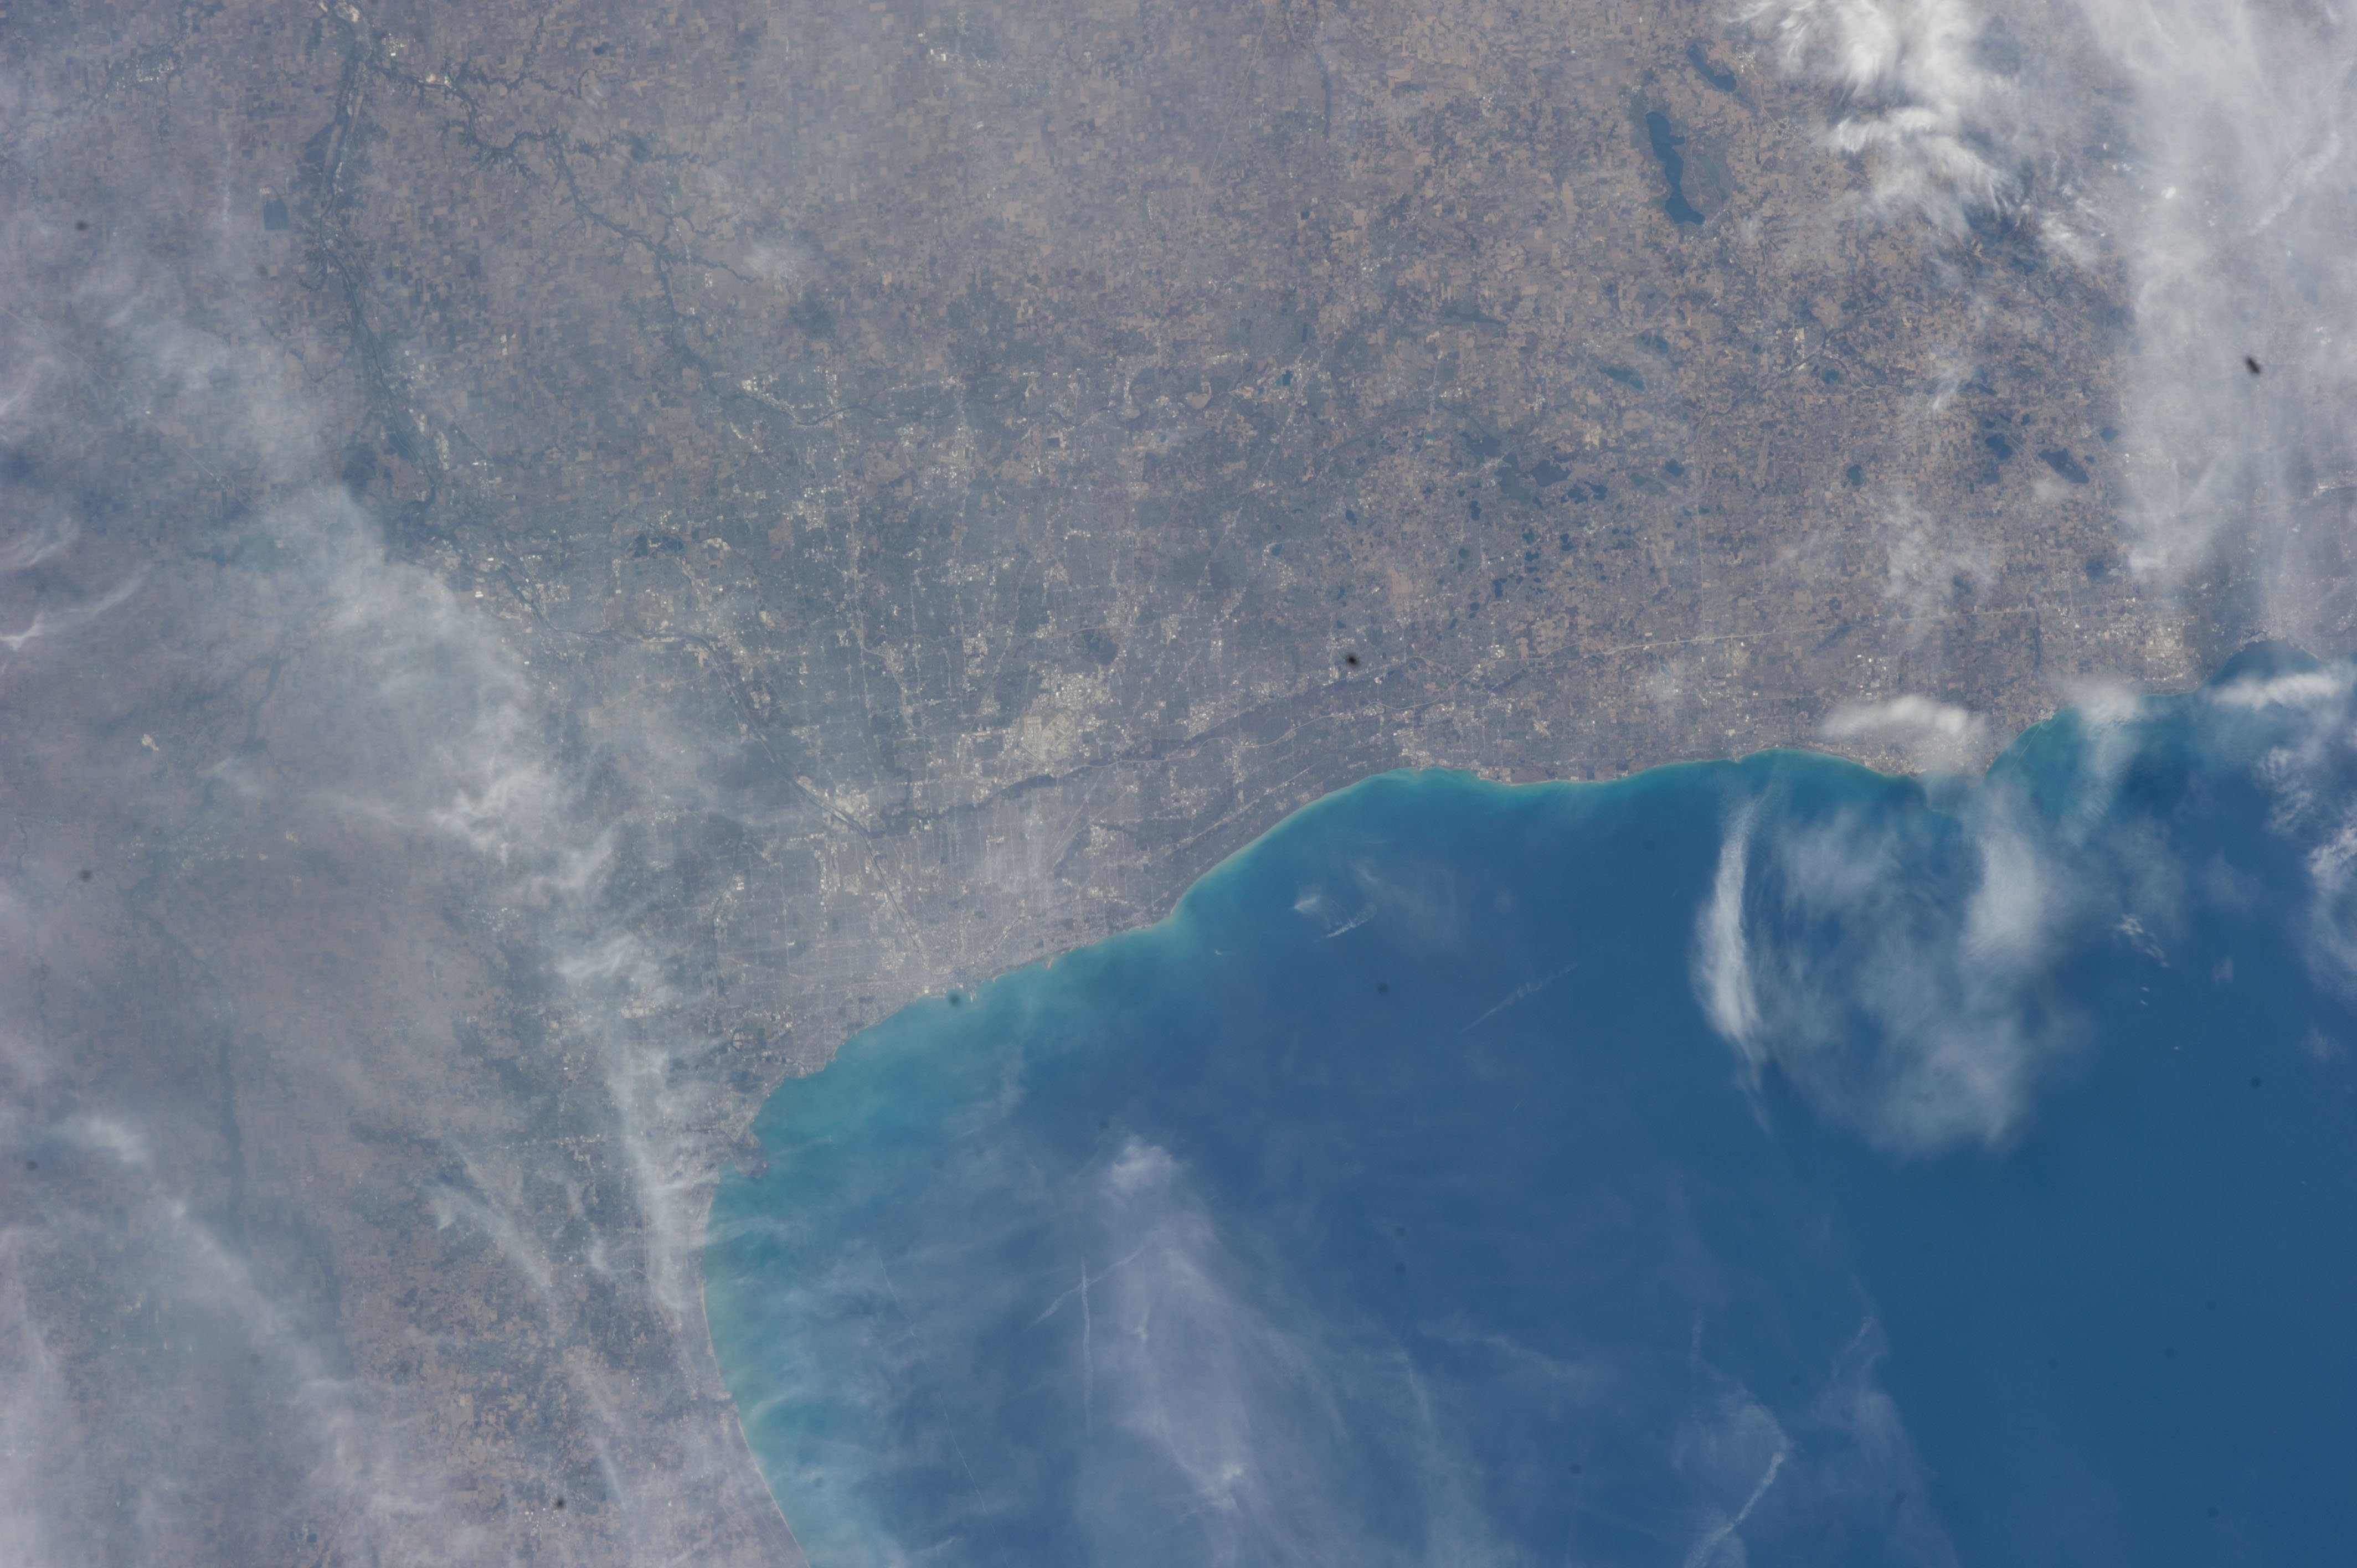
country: USA-ILLINOIS
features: CHICAGO, LAKE MICHIGAN, FARMLANDS
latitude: 42.1
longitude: -87.9
